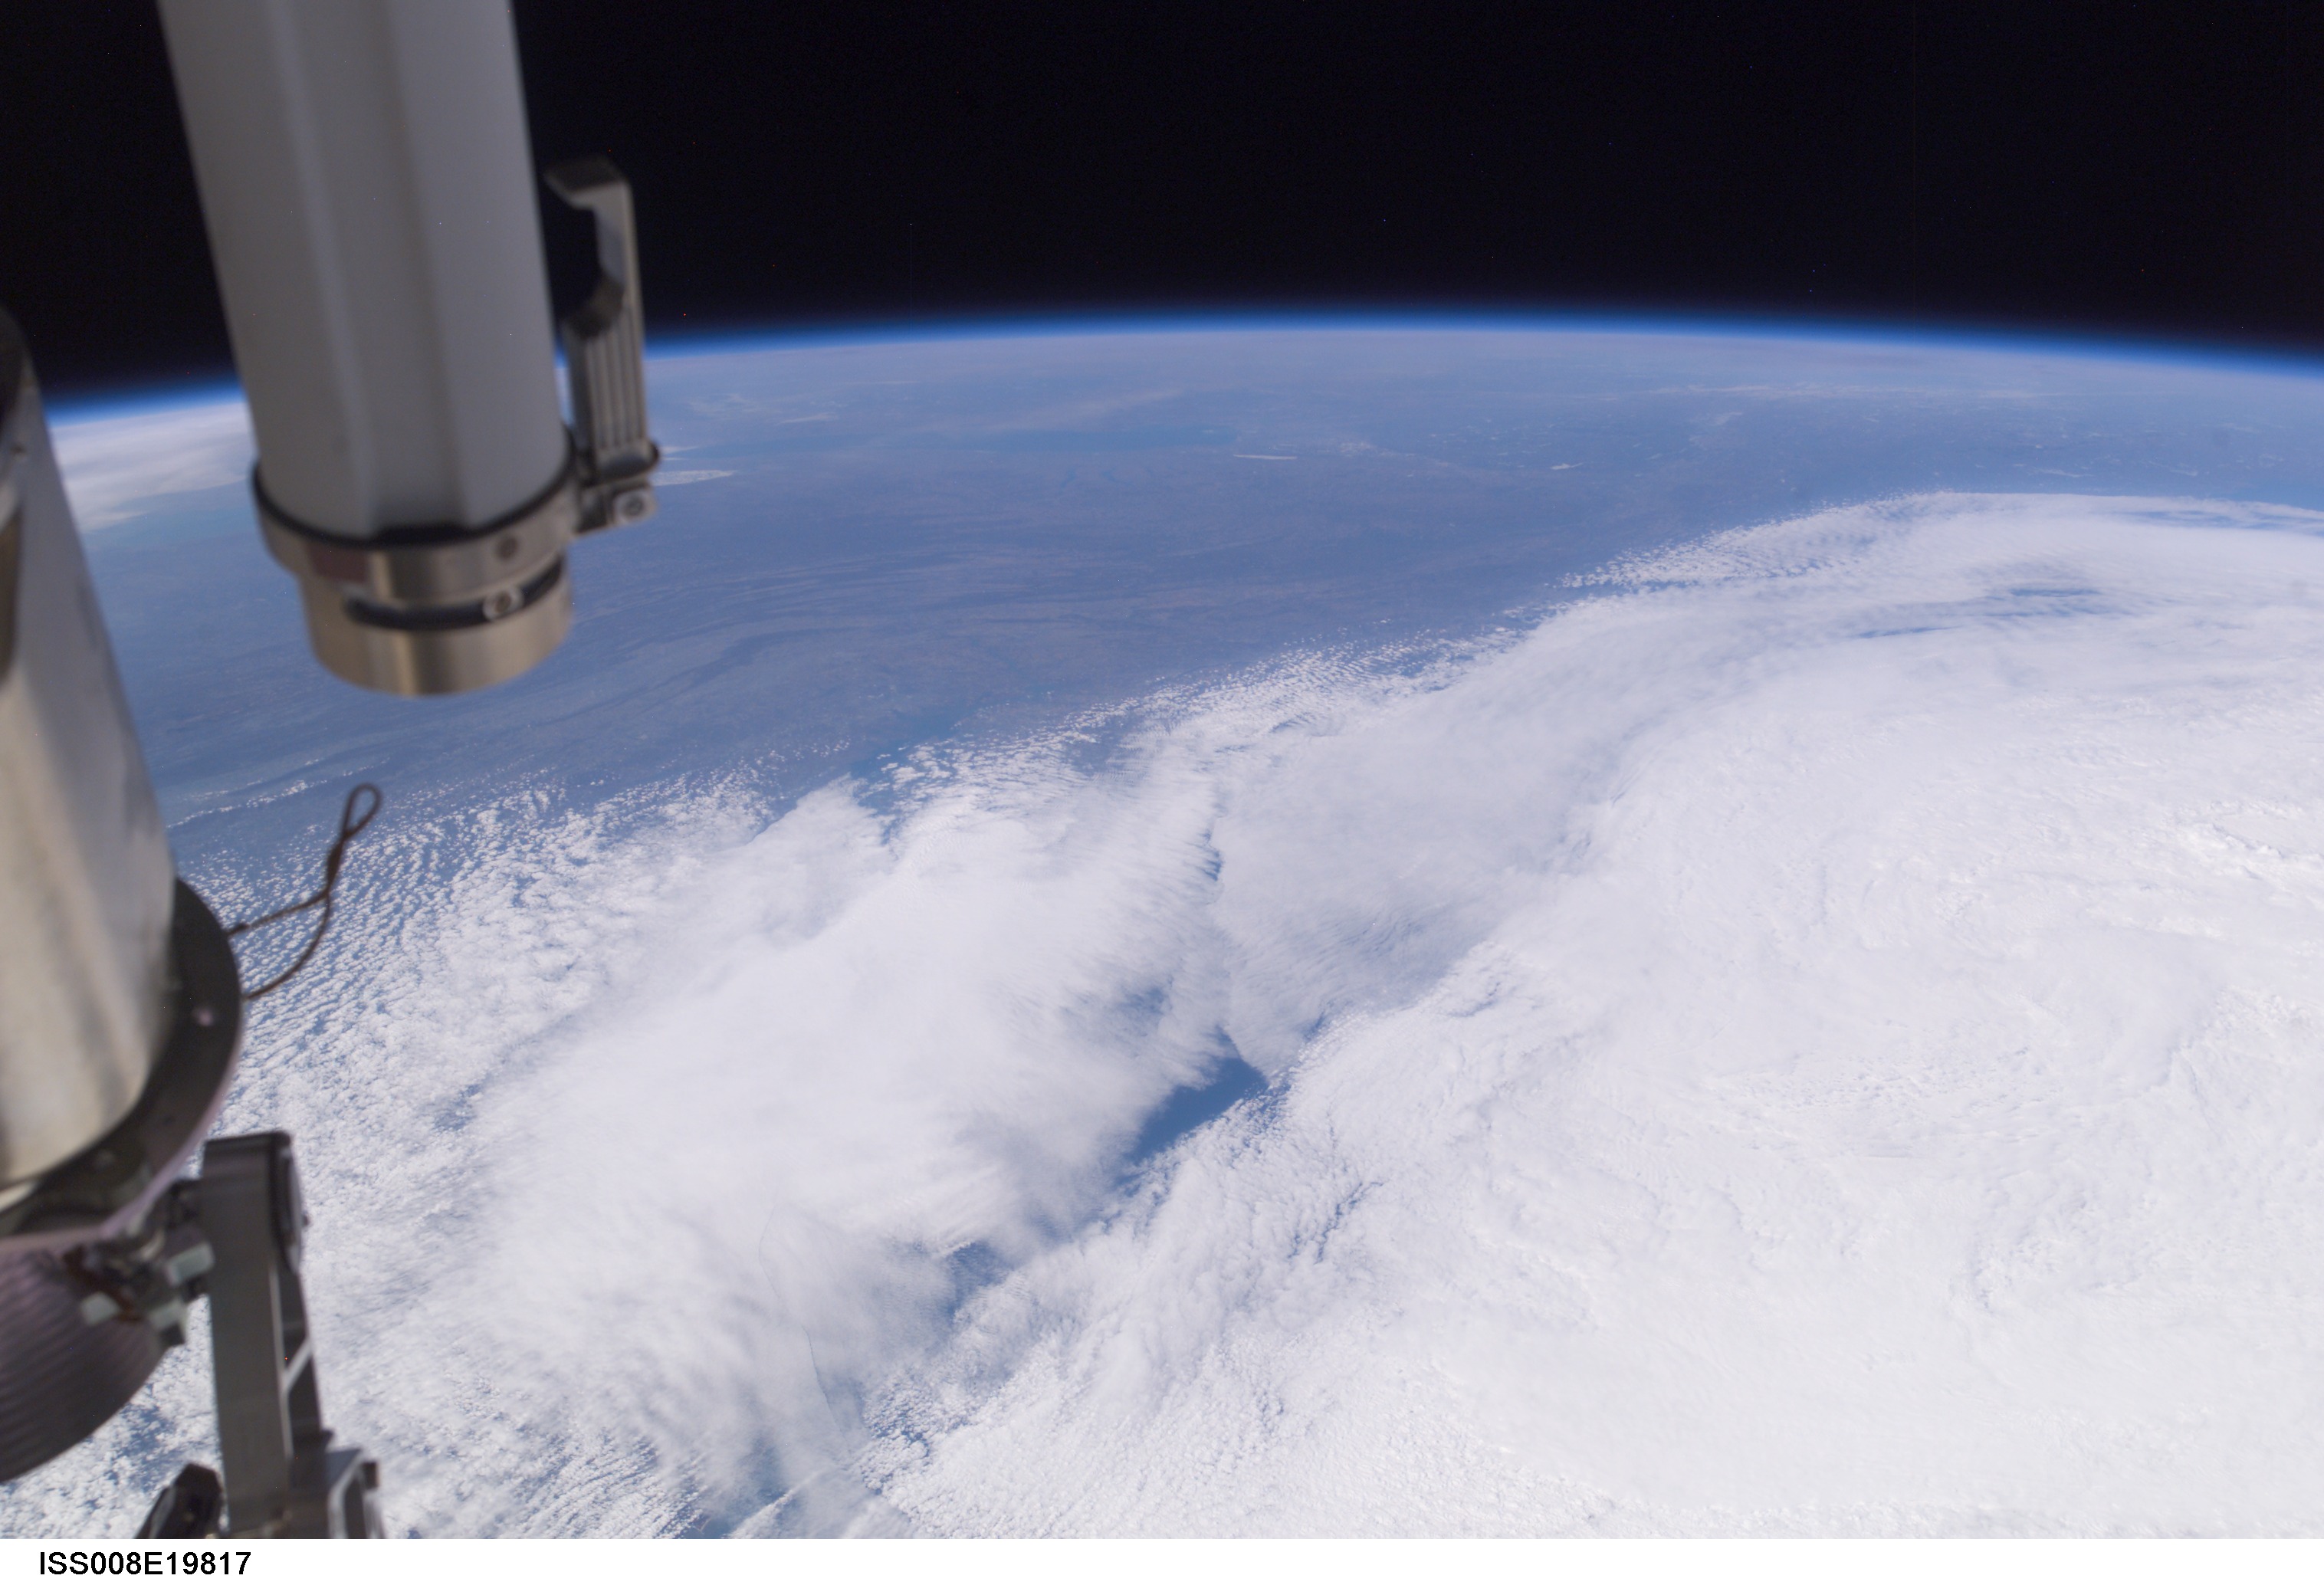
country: USA-VIRGINIA
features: APPALACHIAN MTS., L. ONTARIO, ATMOSPHERIC LIMB
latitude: 37.5
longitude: -75.5
